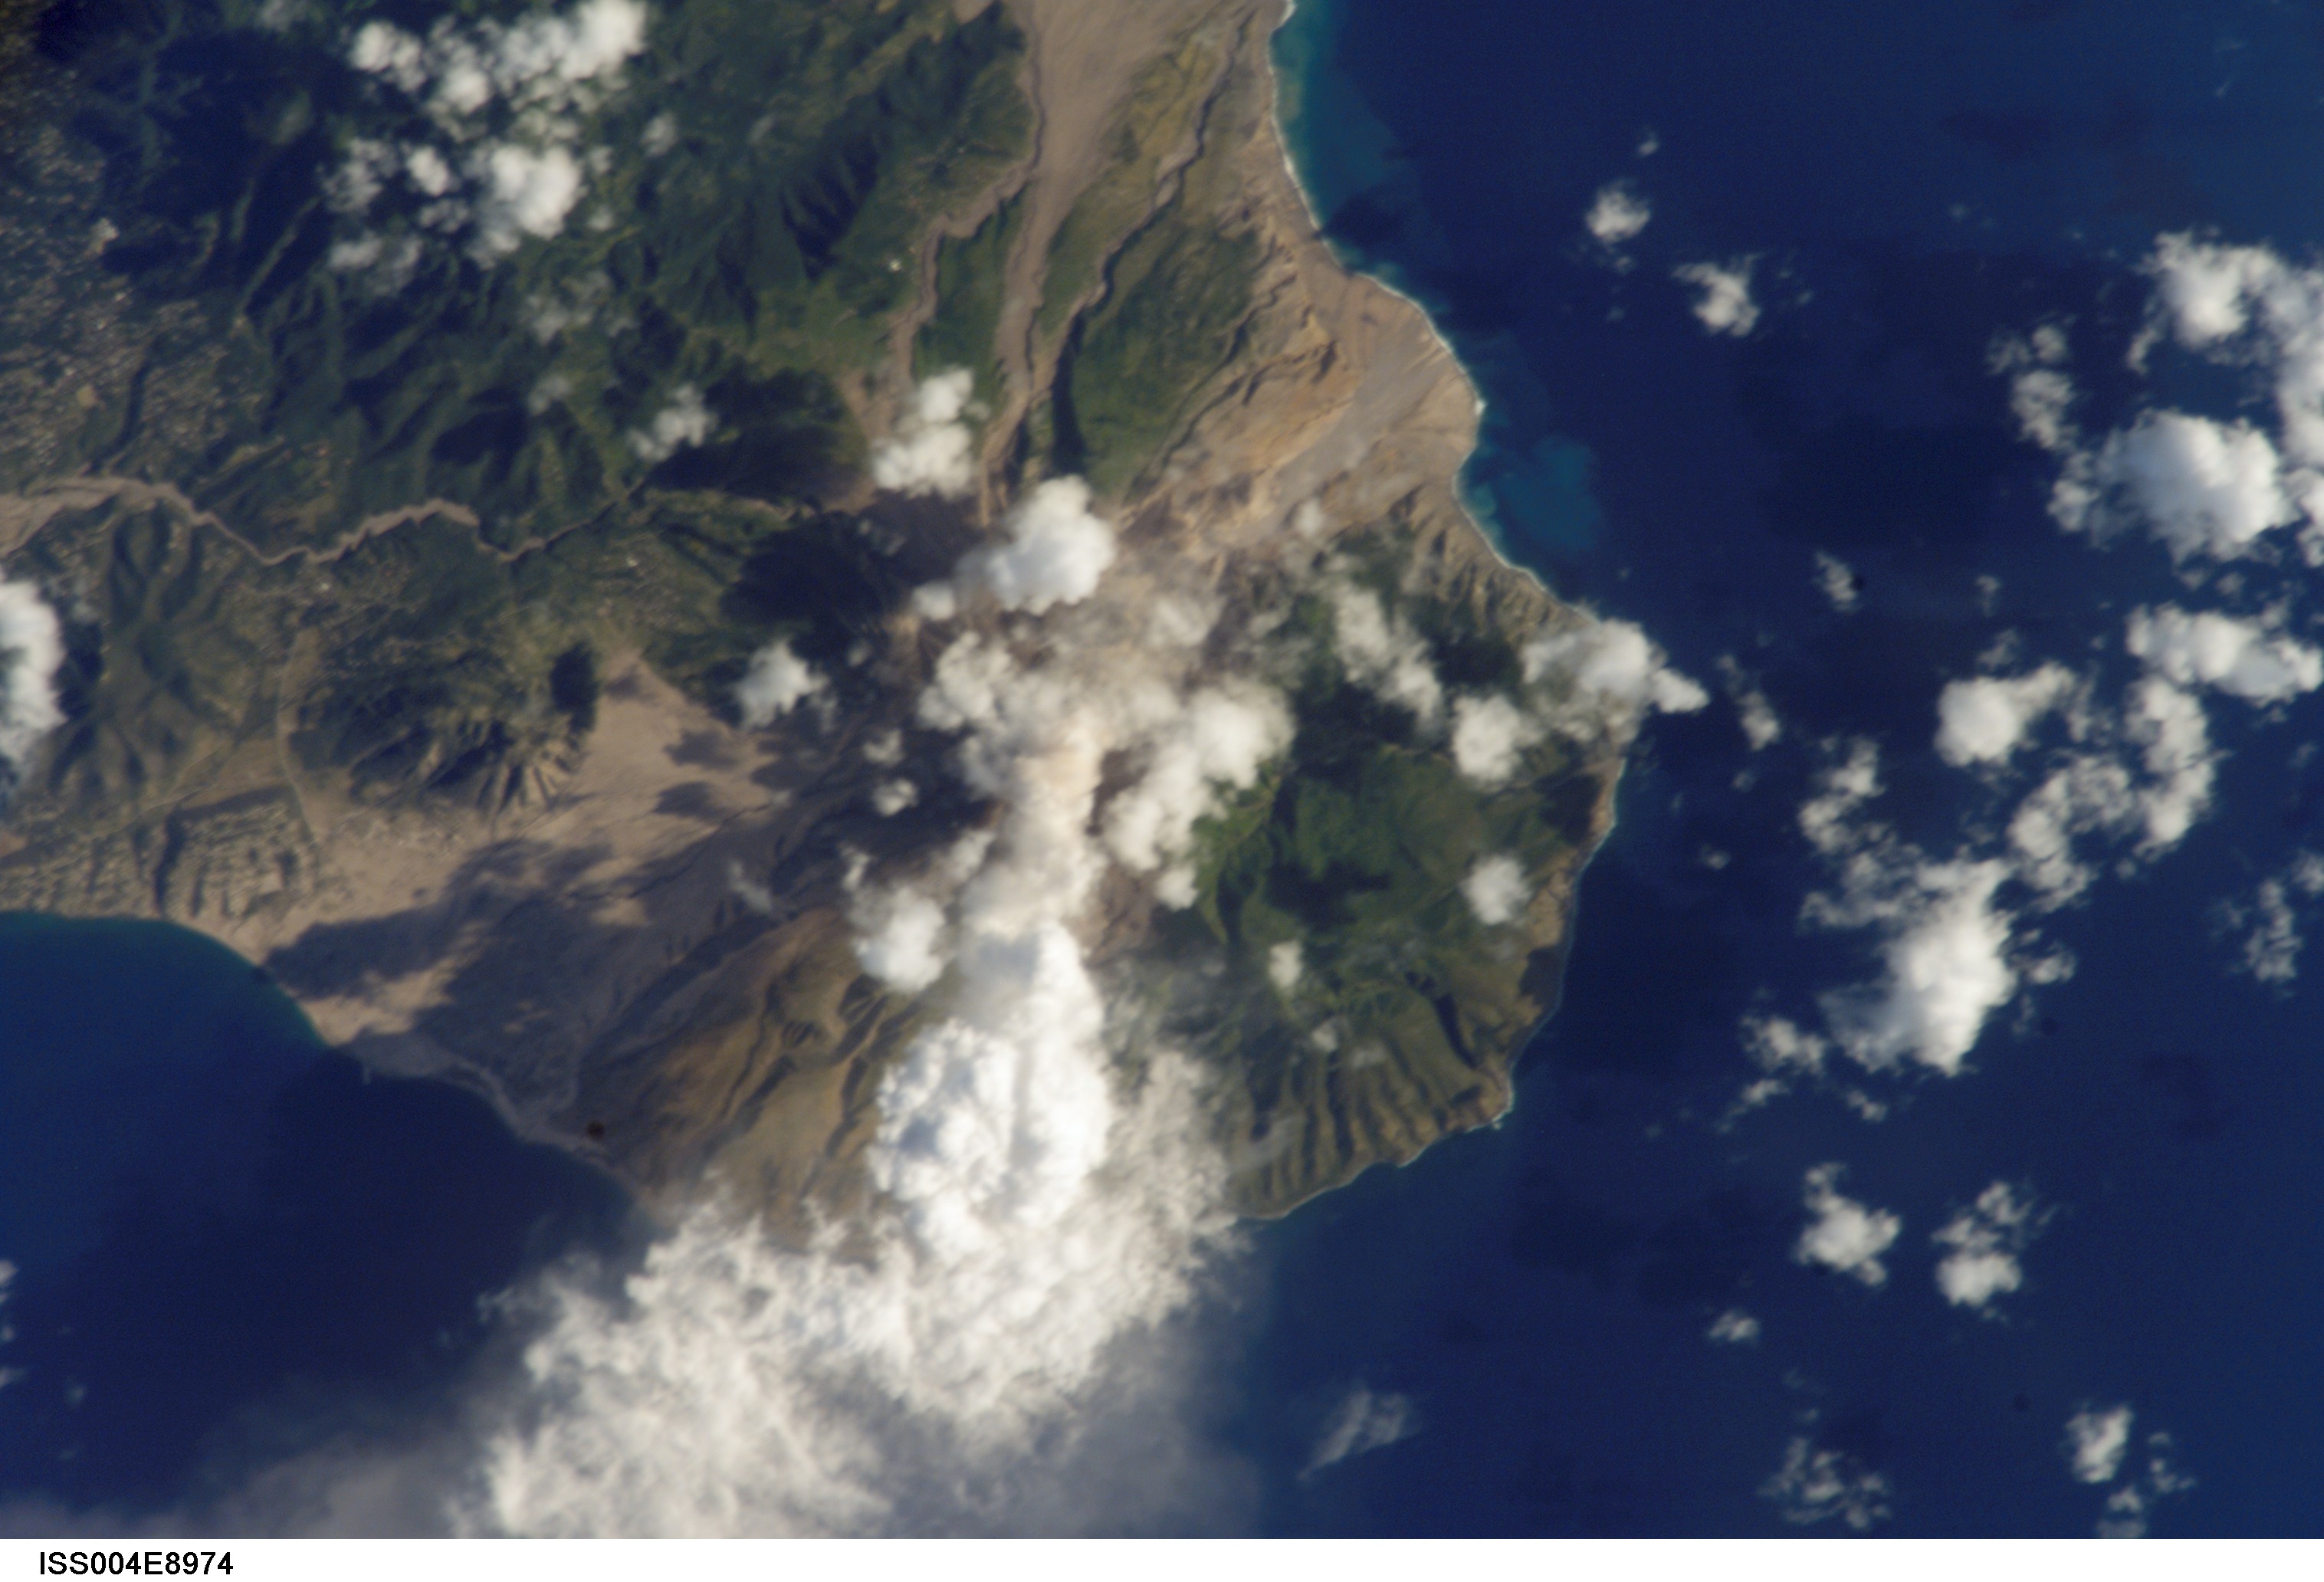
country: LESSER ANTILLES
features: MONTSERRAT, SOUFRIERE HILLS, PLUME
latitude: 16.5
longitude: -62.0
